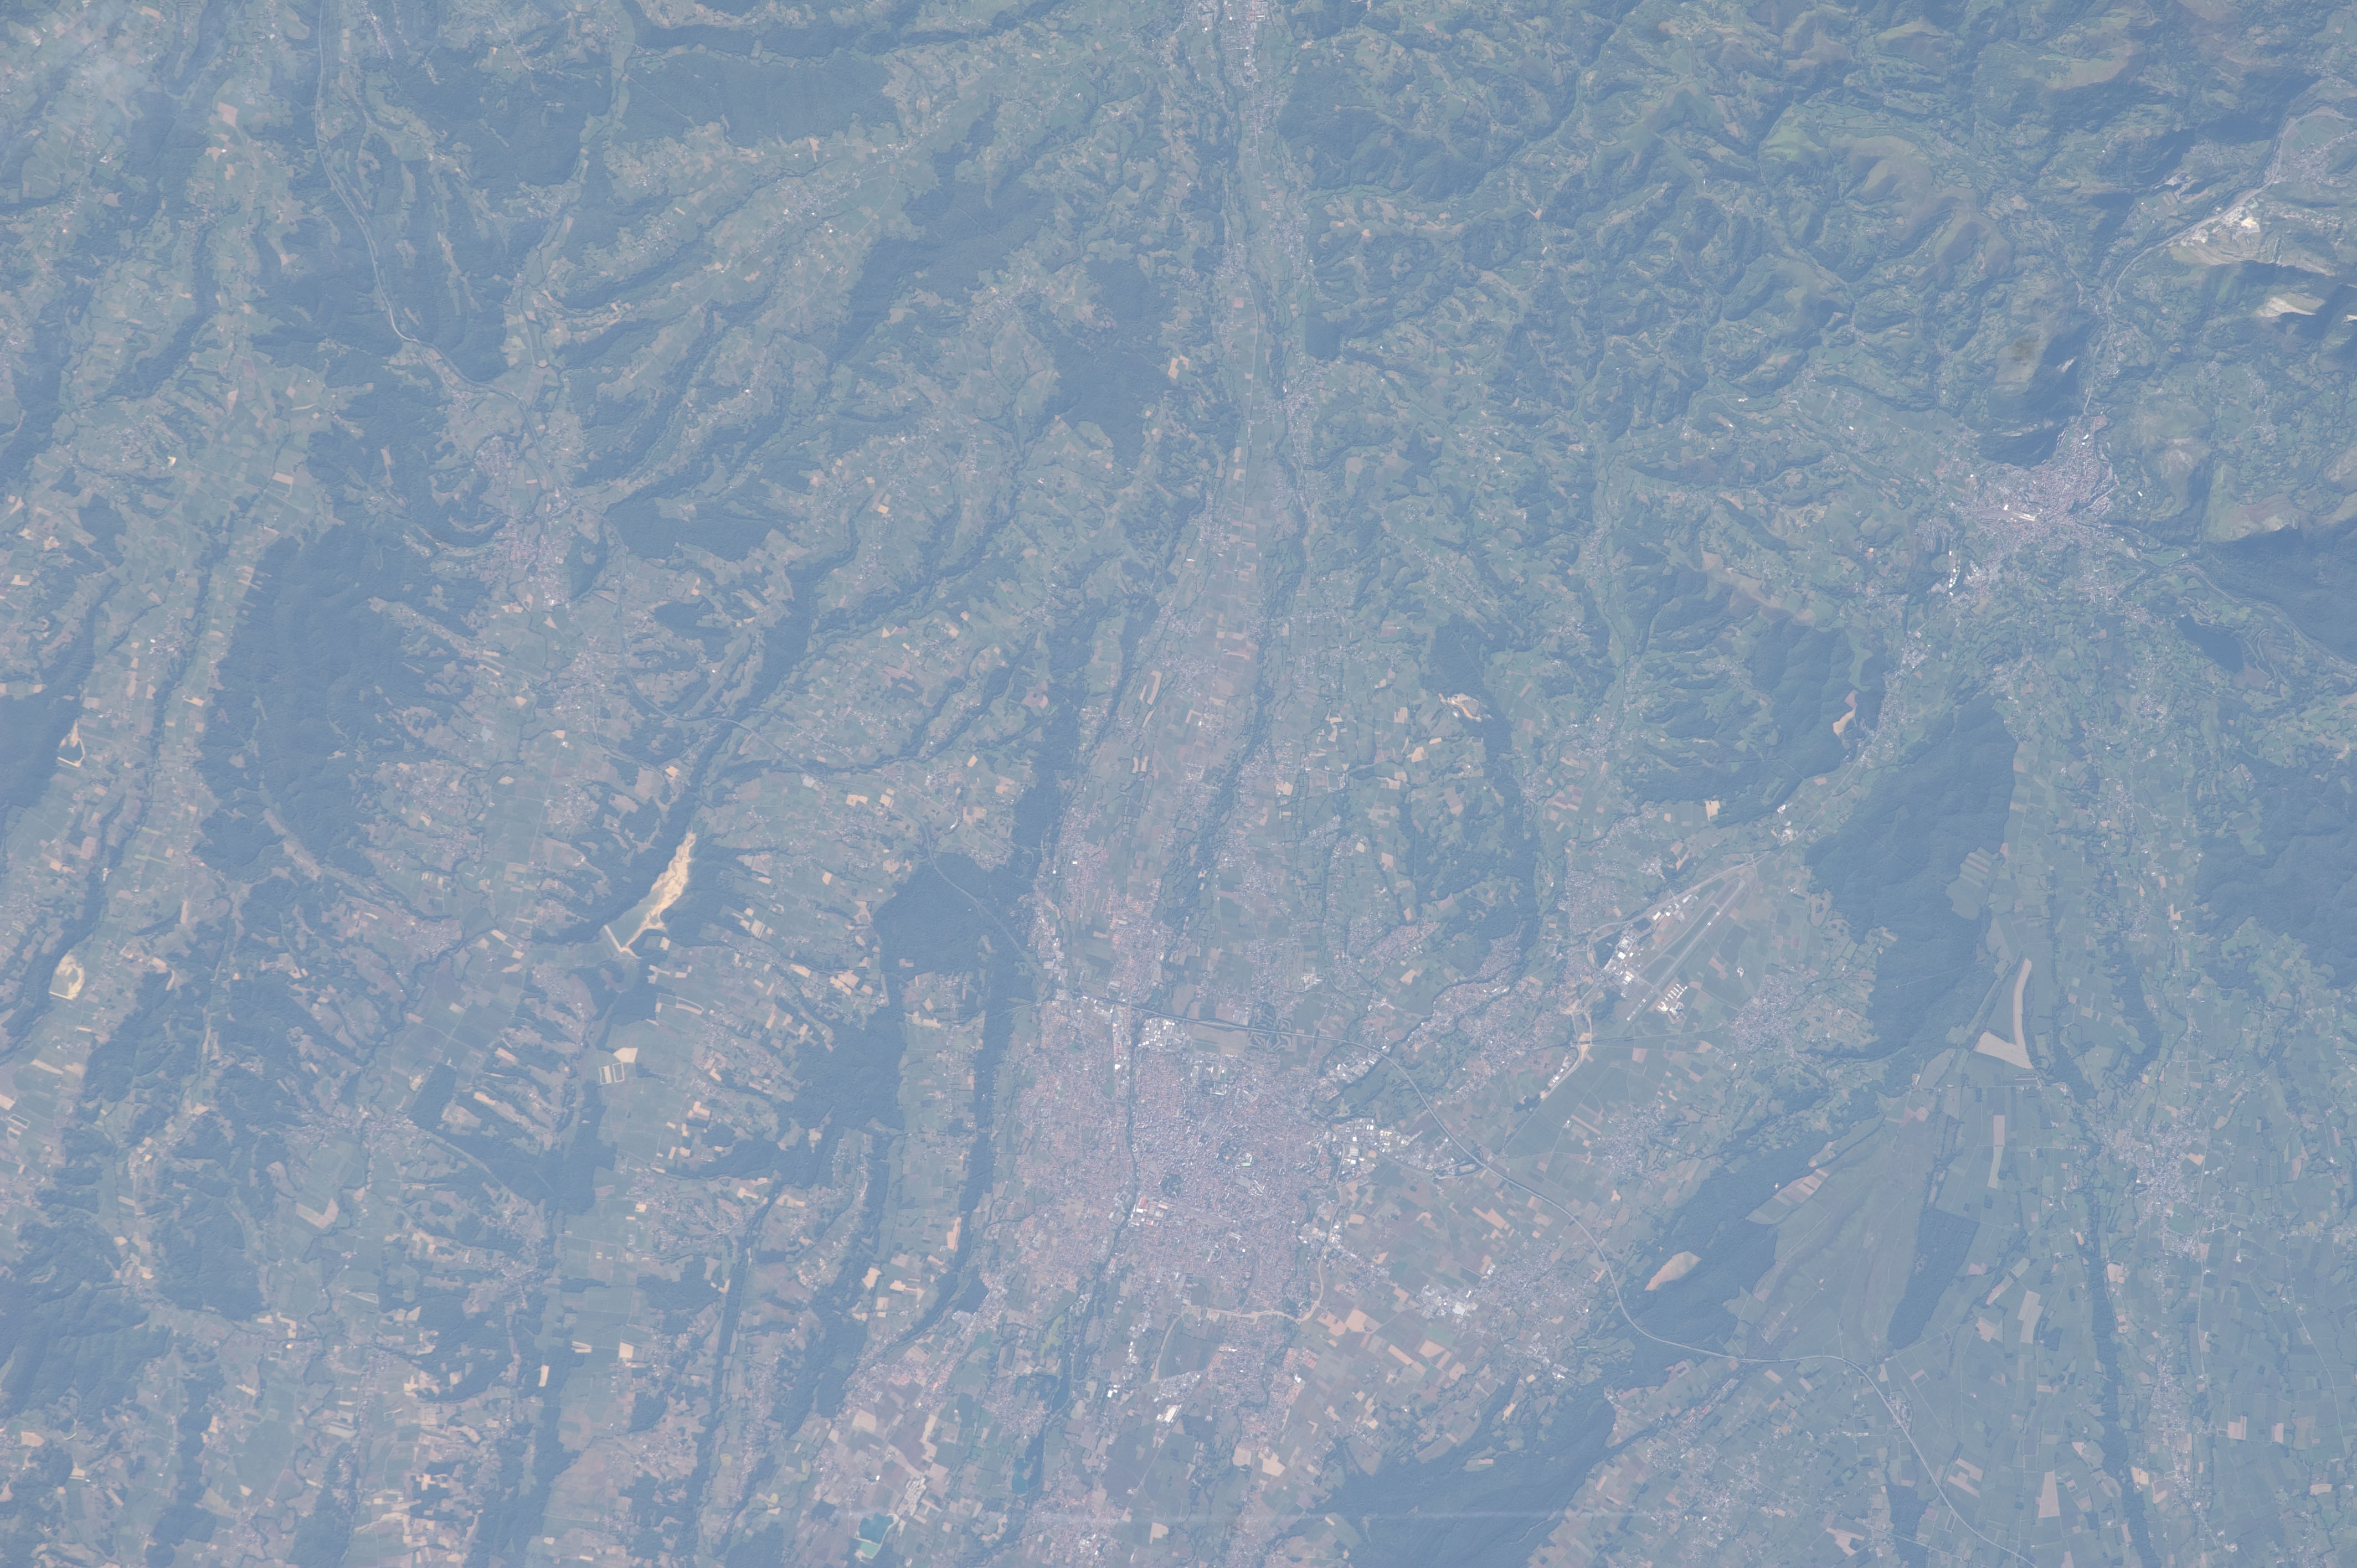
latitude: 43.2
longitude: 0.1
